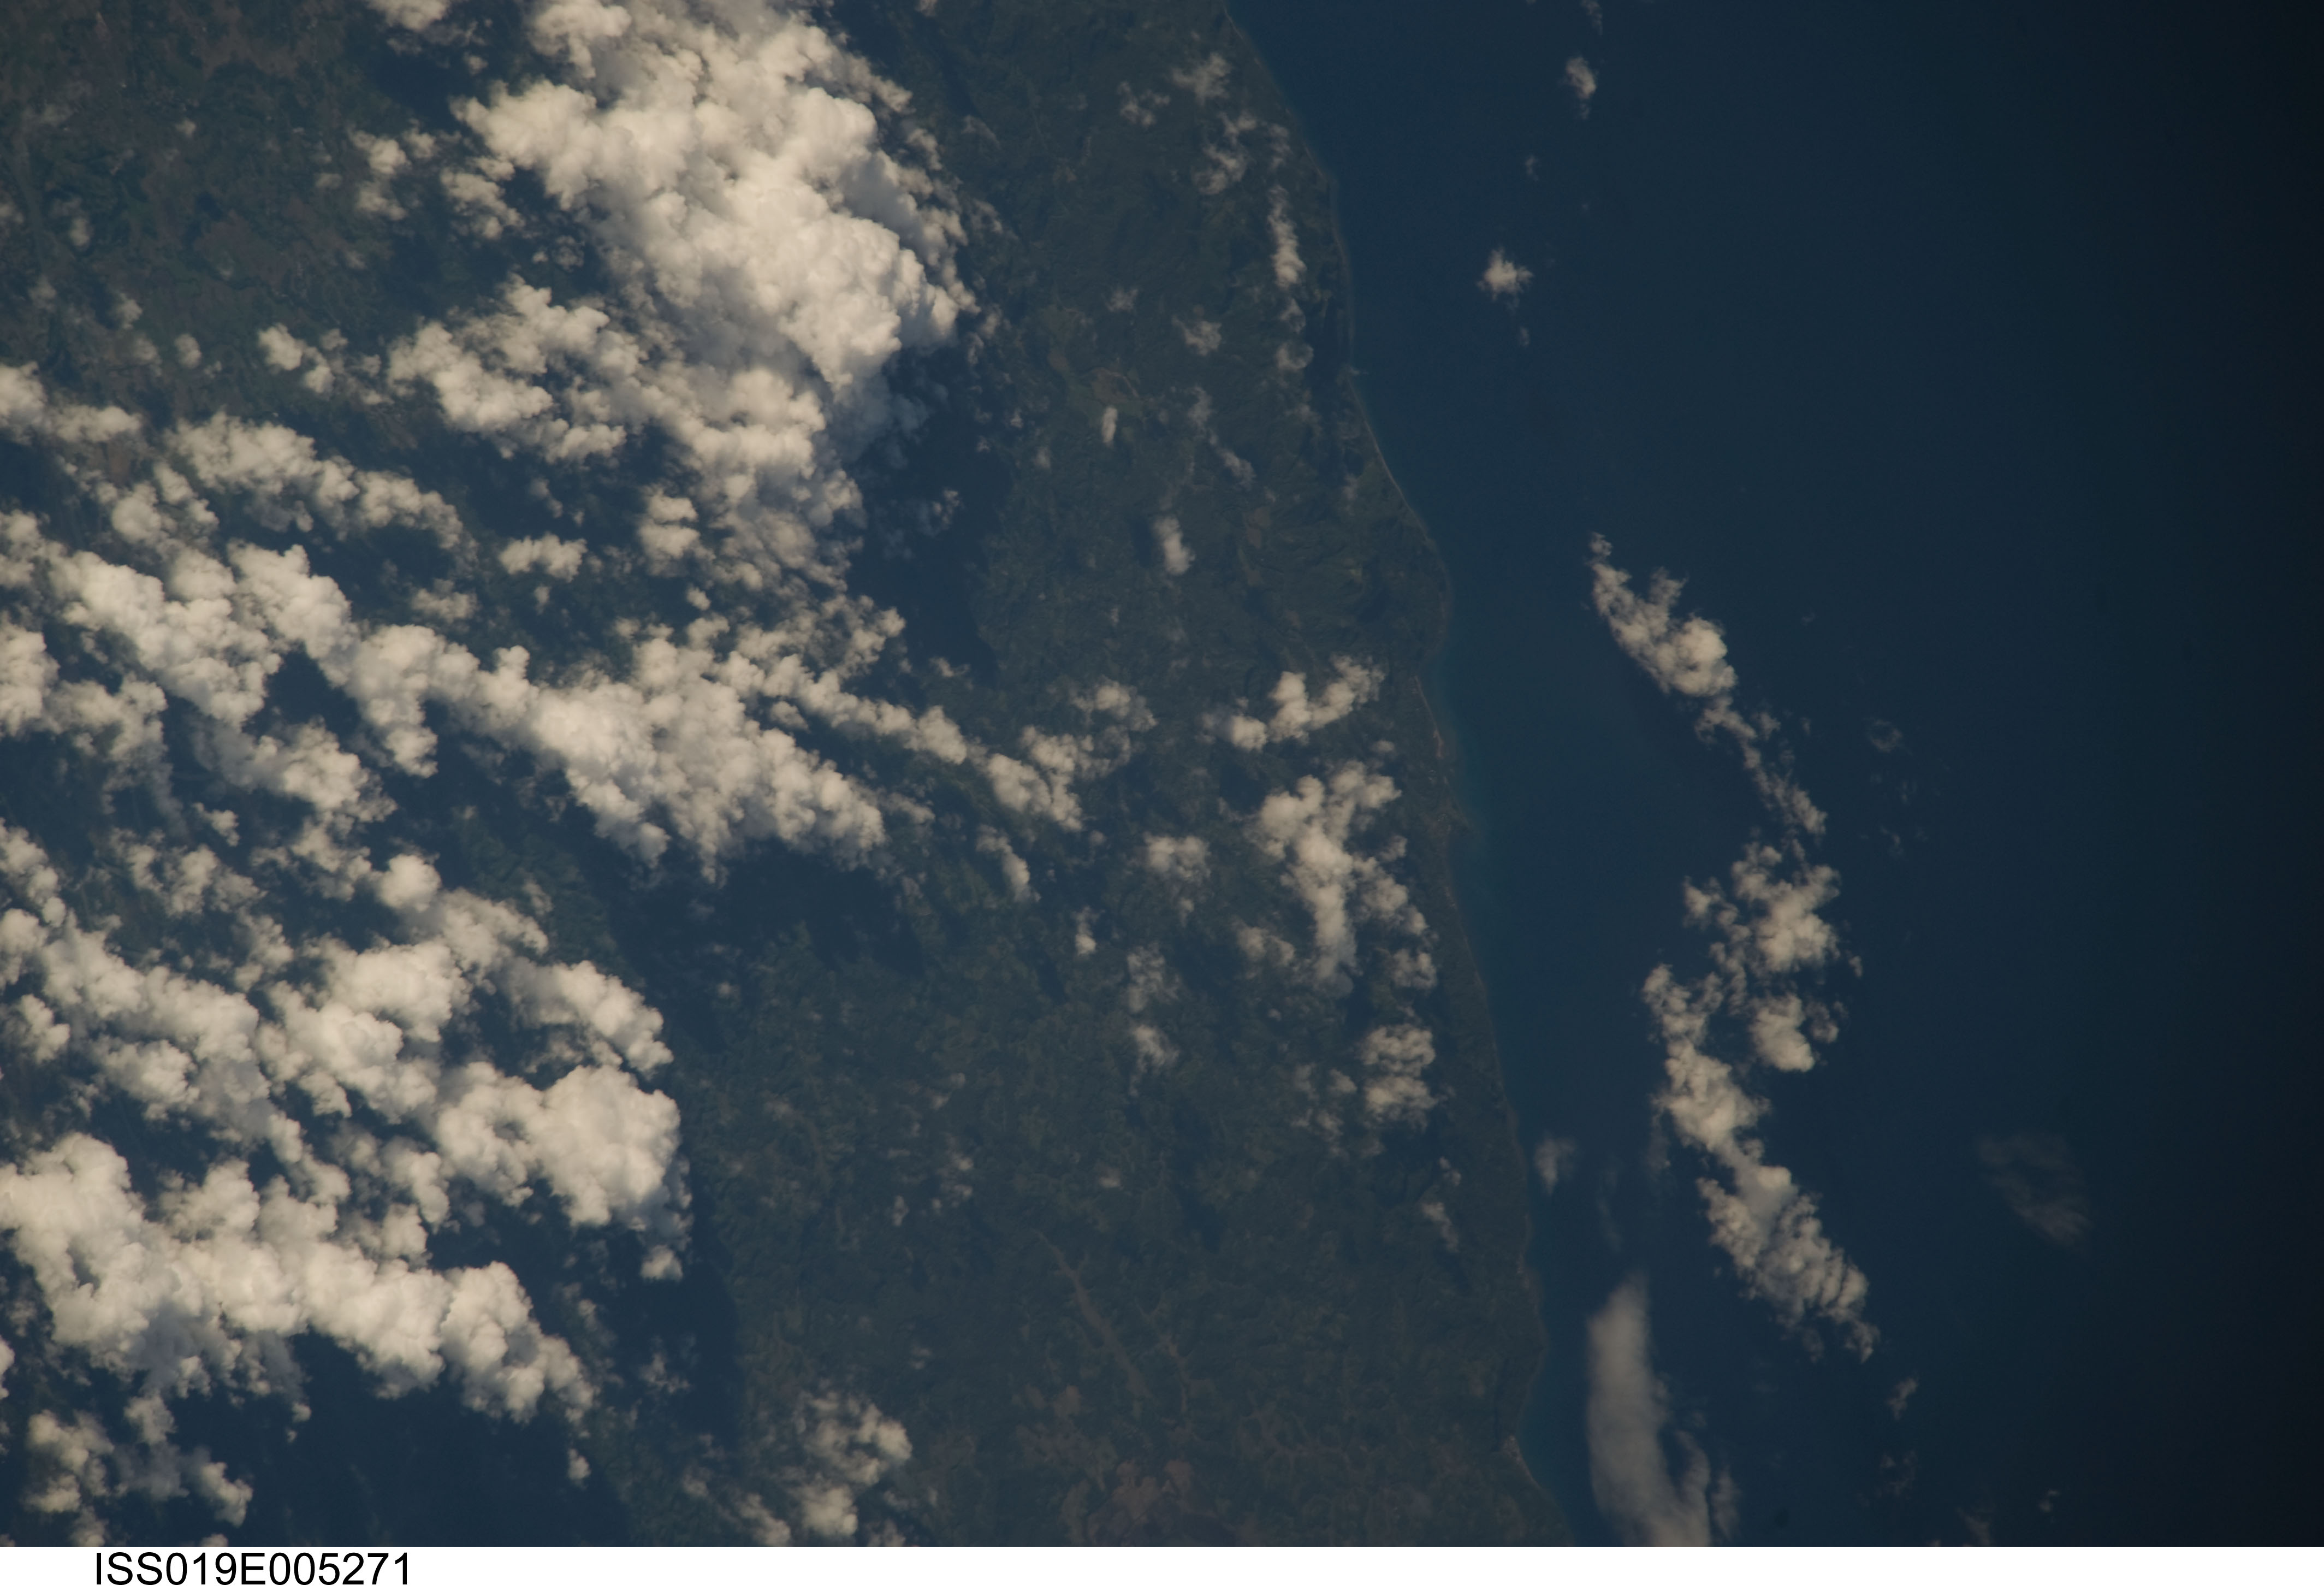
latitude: 13.6
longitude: 122.9
